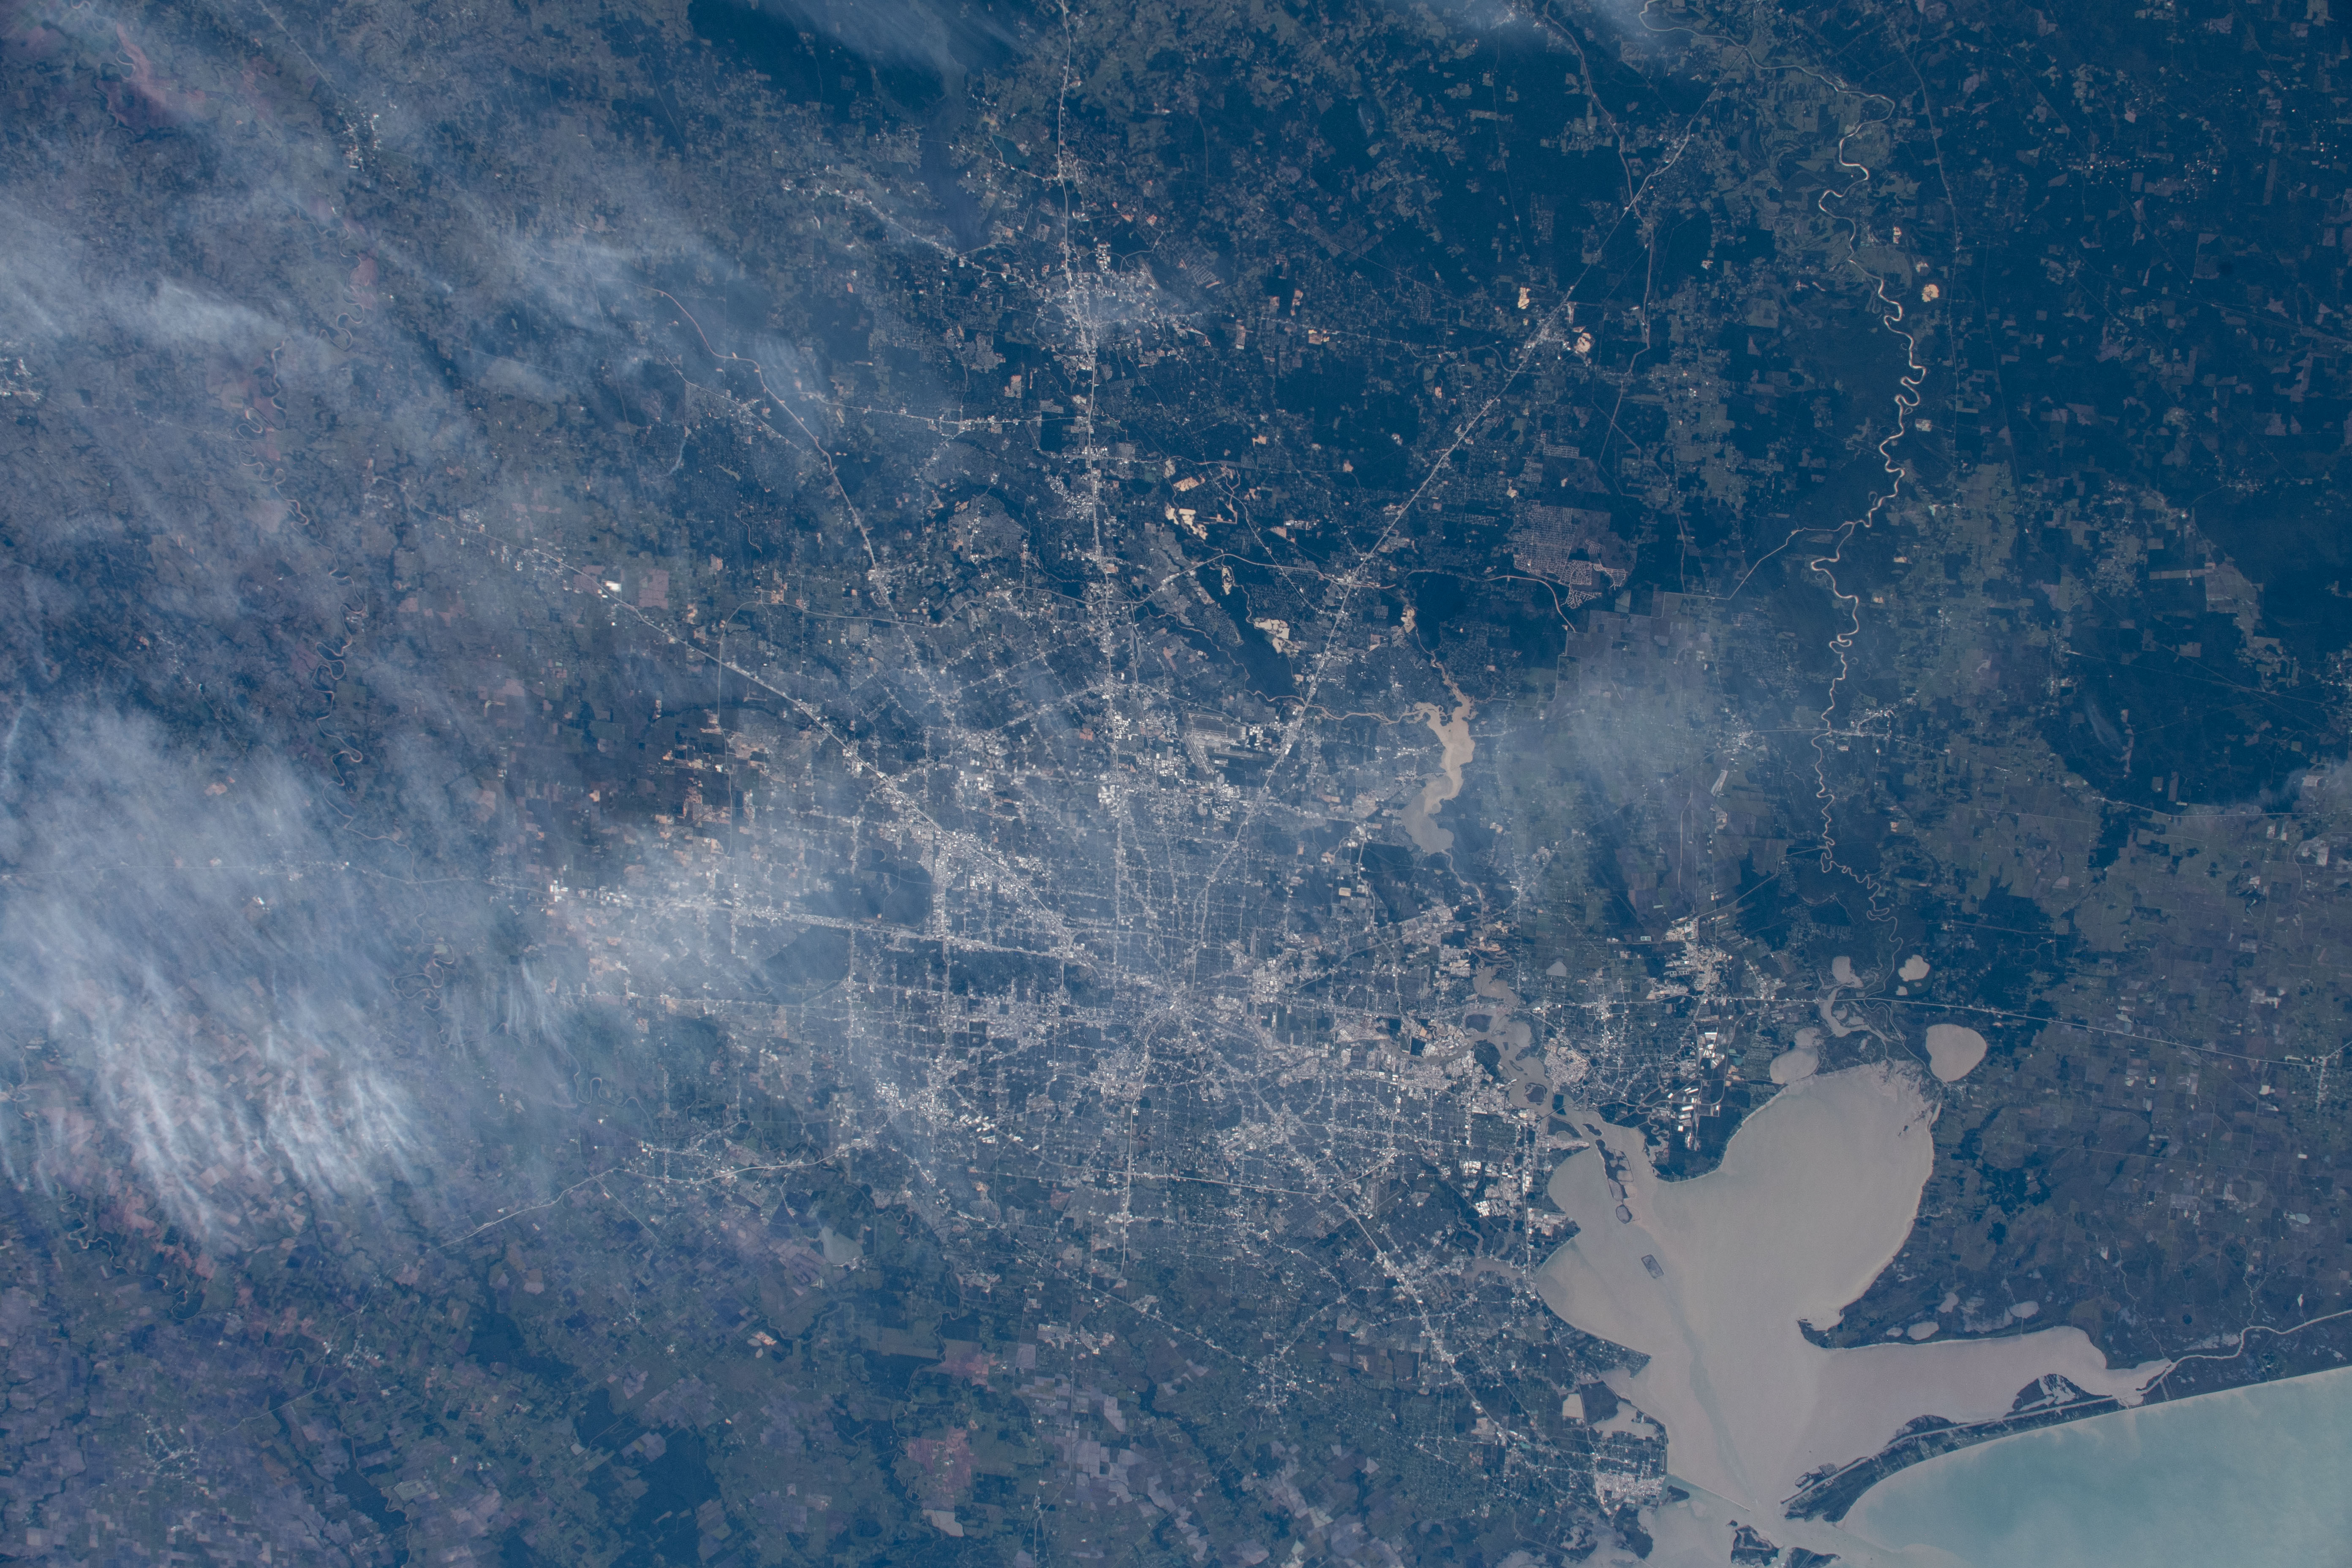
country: USA-TEXAS
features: HOUSTON, GALVESTON BAY, GALVESTON ISLAND
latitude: 30.0
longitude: -95.3
